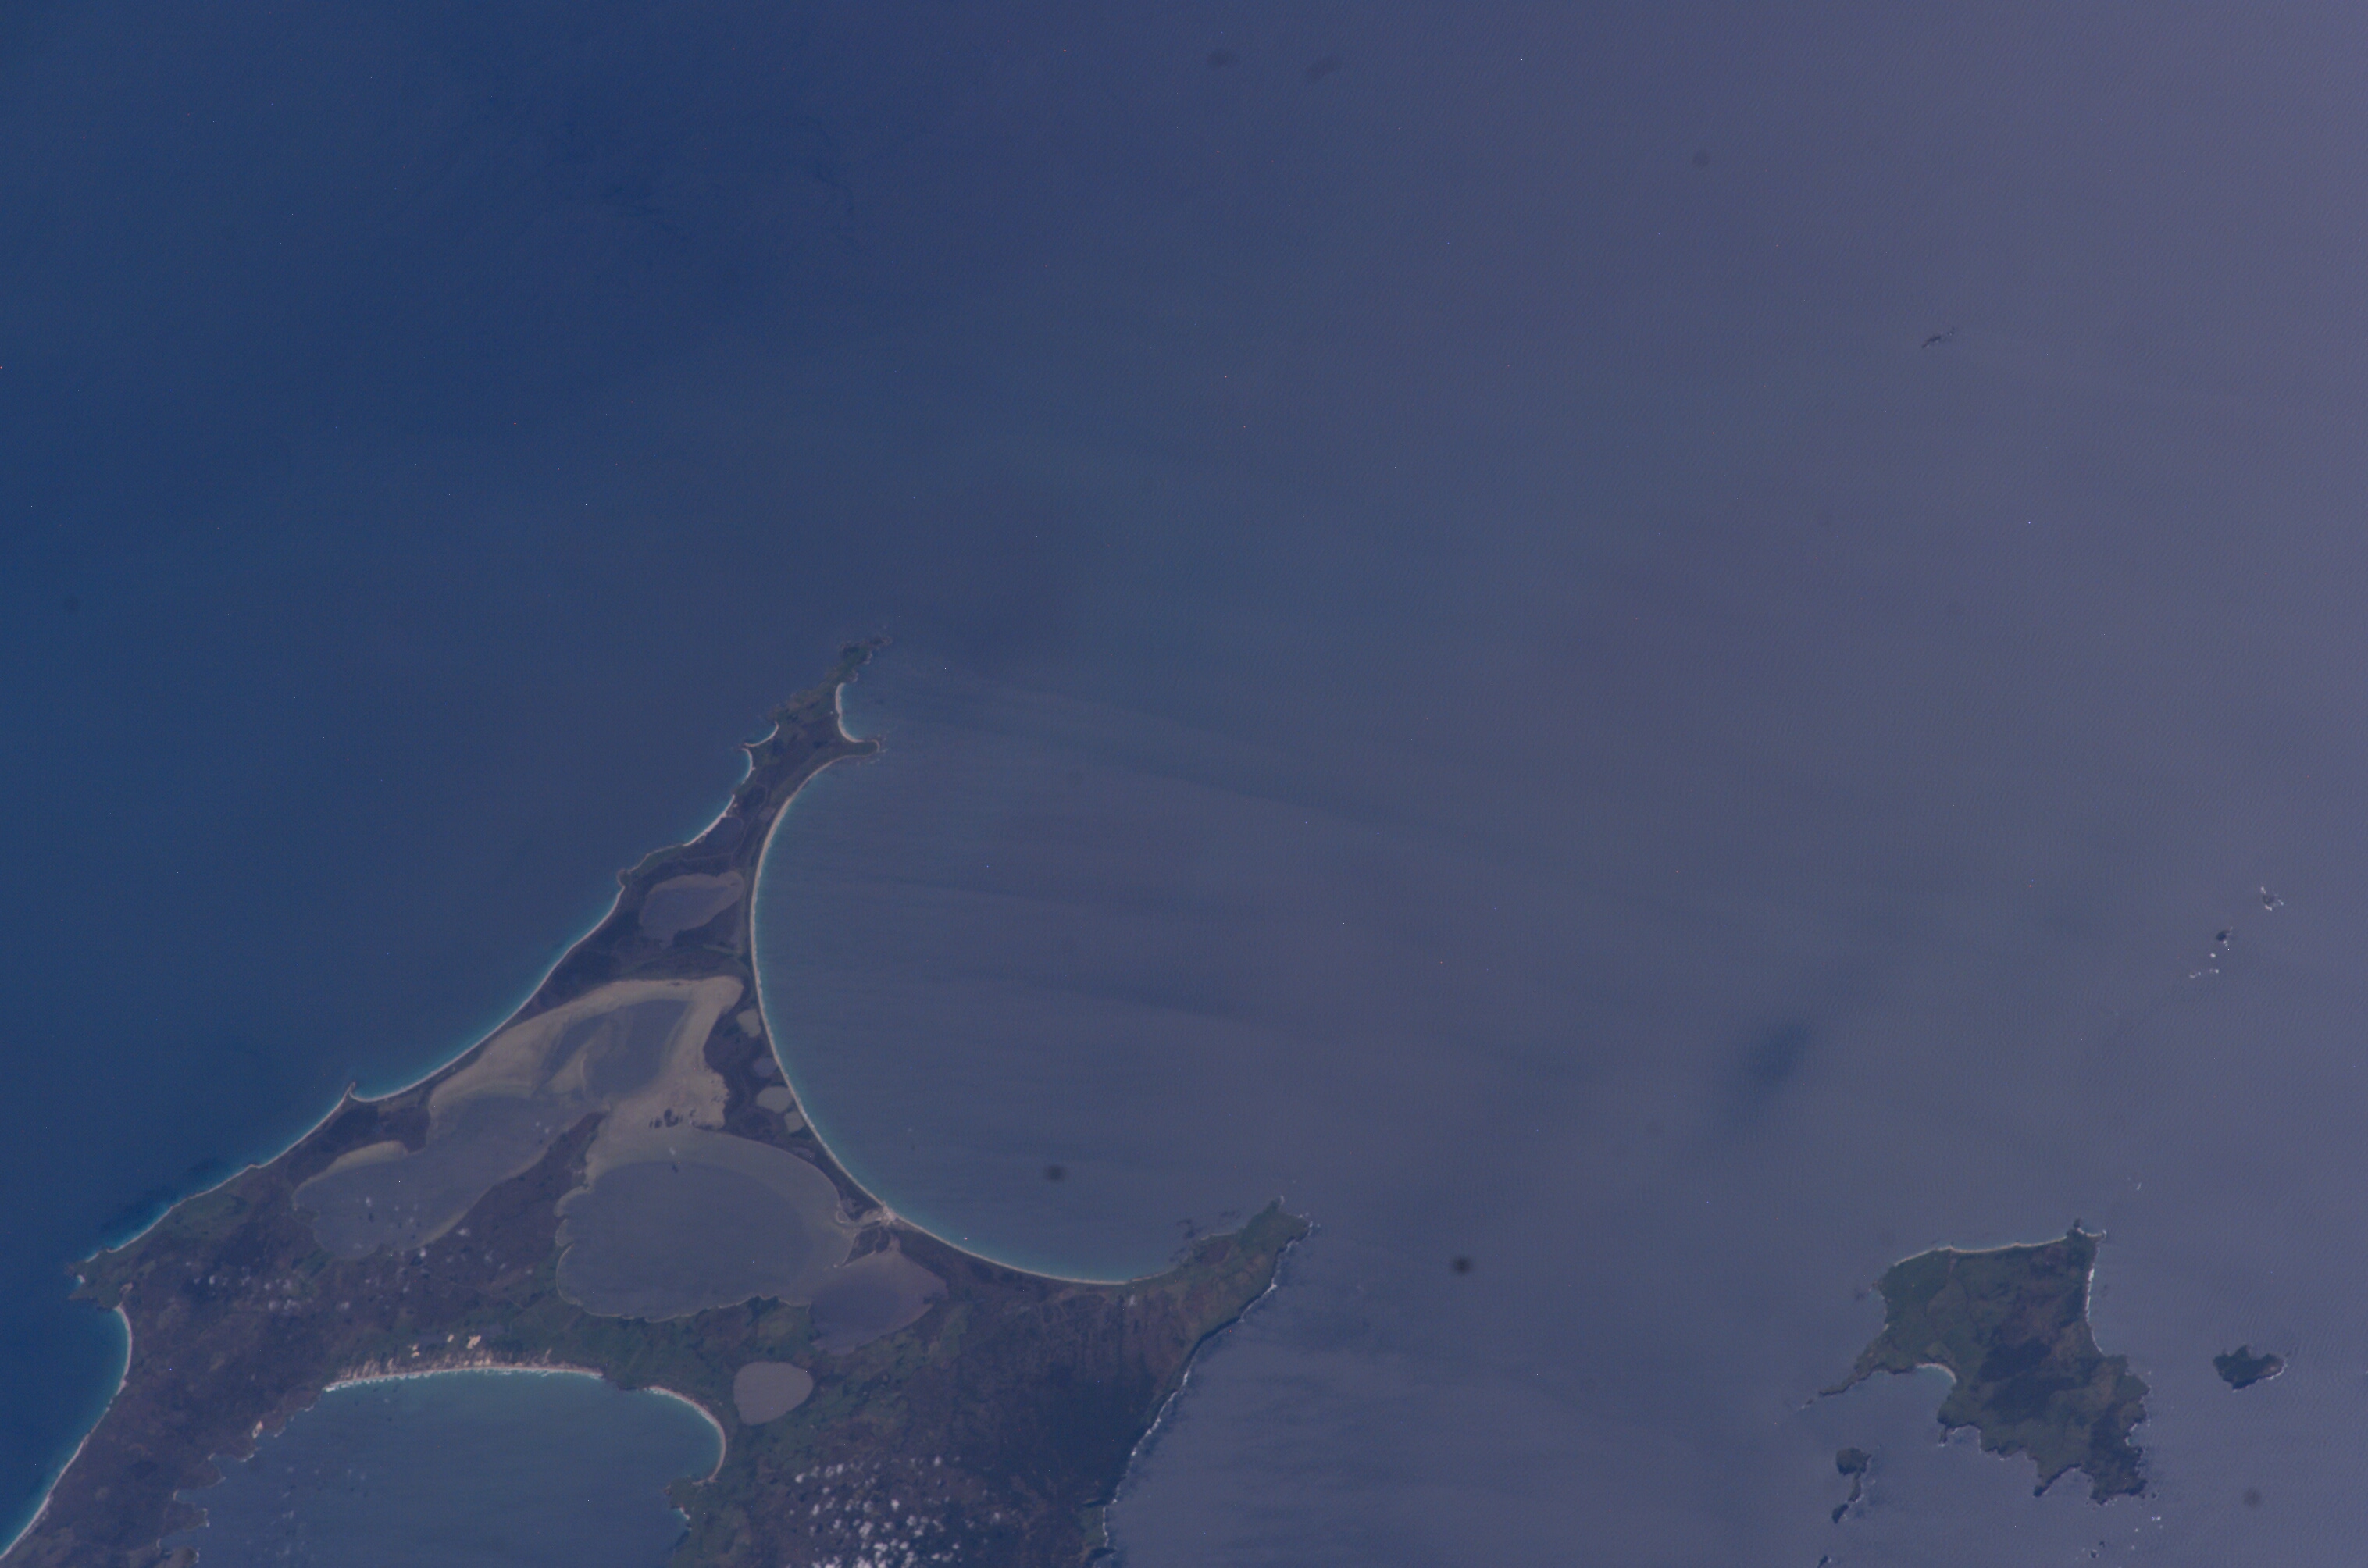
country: NEW ZEALAND ISLANDS
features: CHATHAM I., PITT I.
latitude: -43.9
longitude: -176.5
